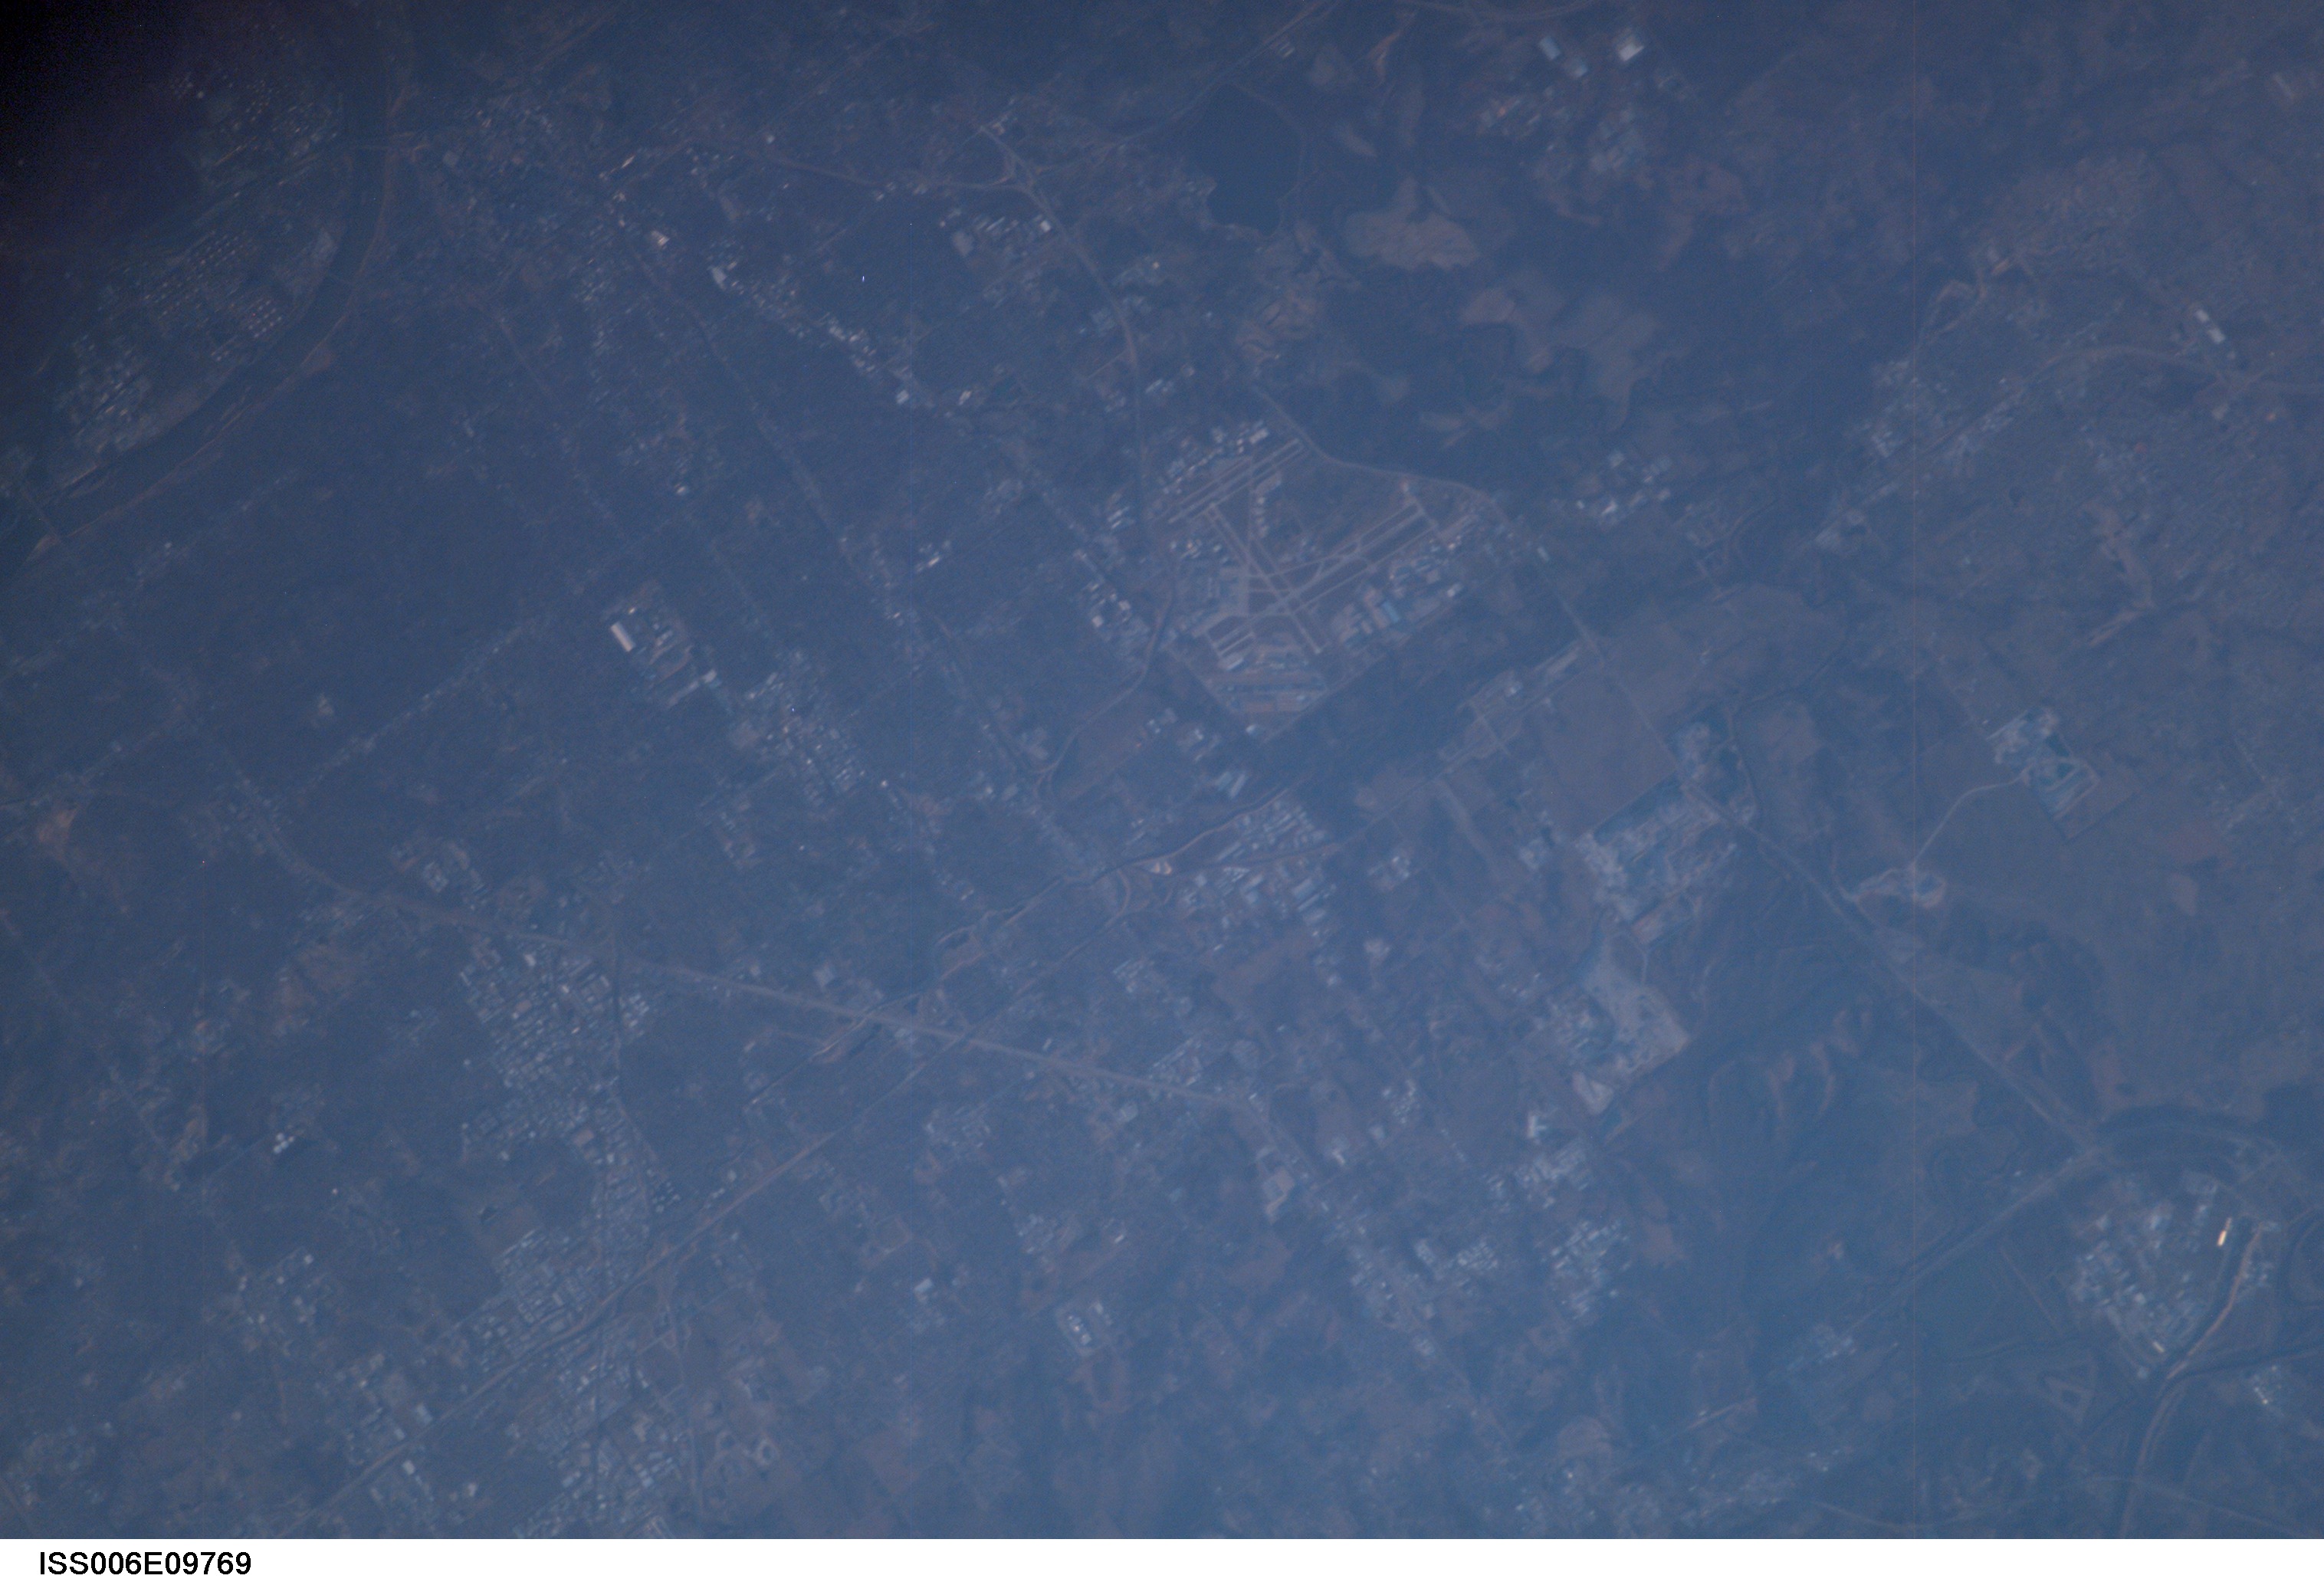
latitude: 36.0
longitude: -96.0
